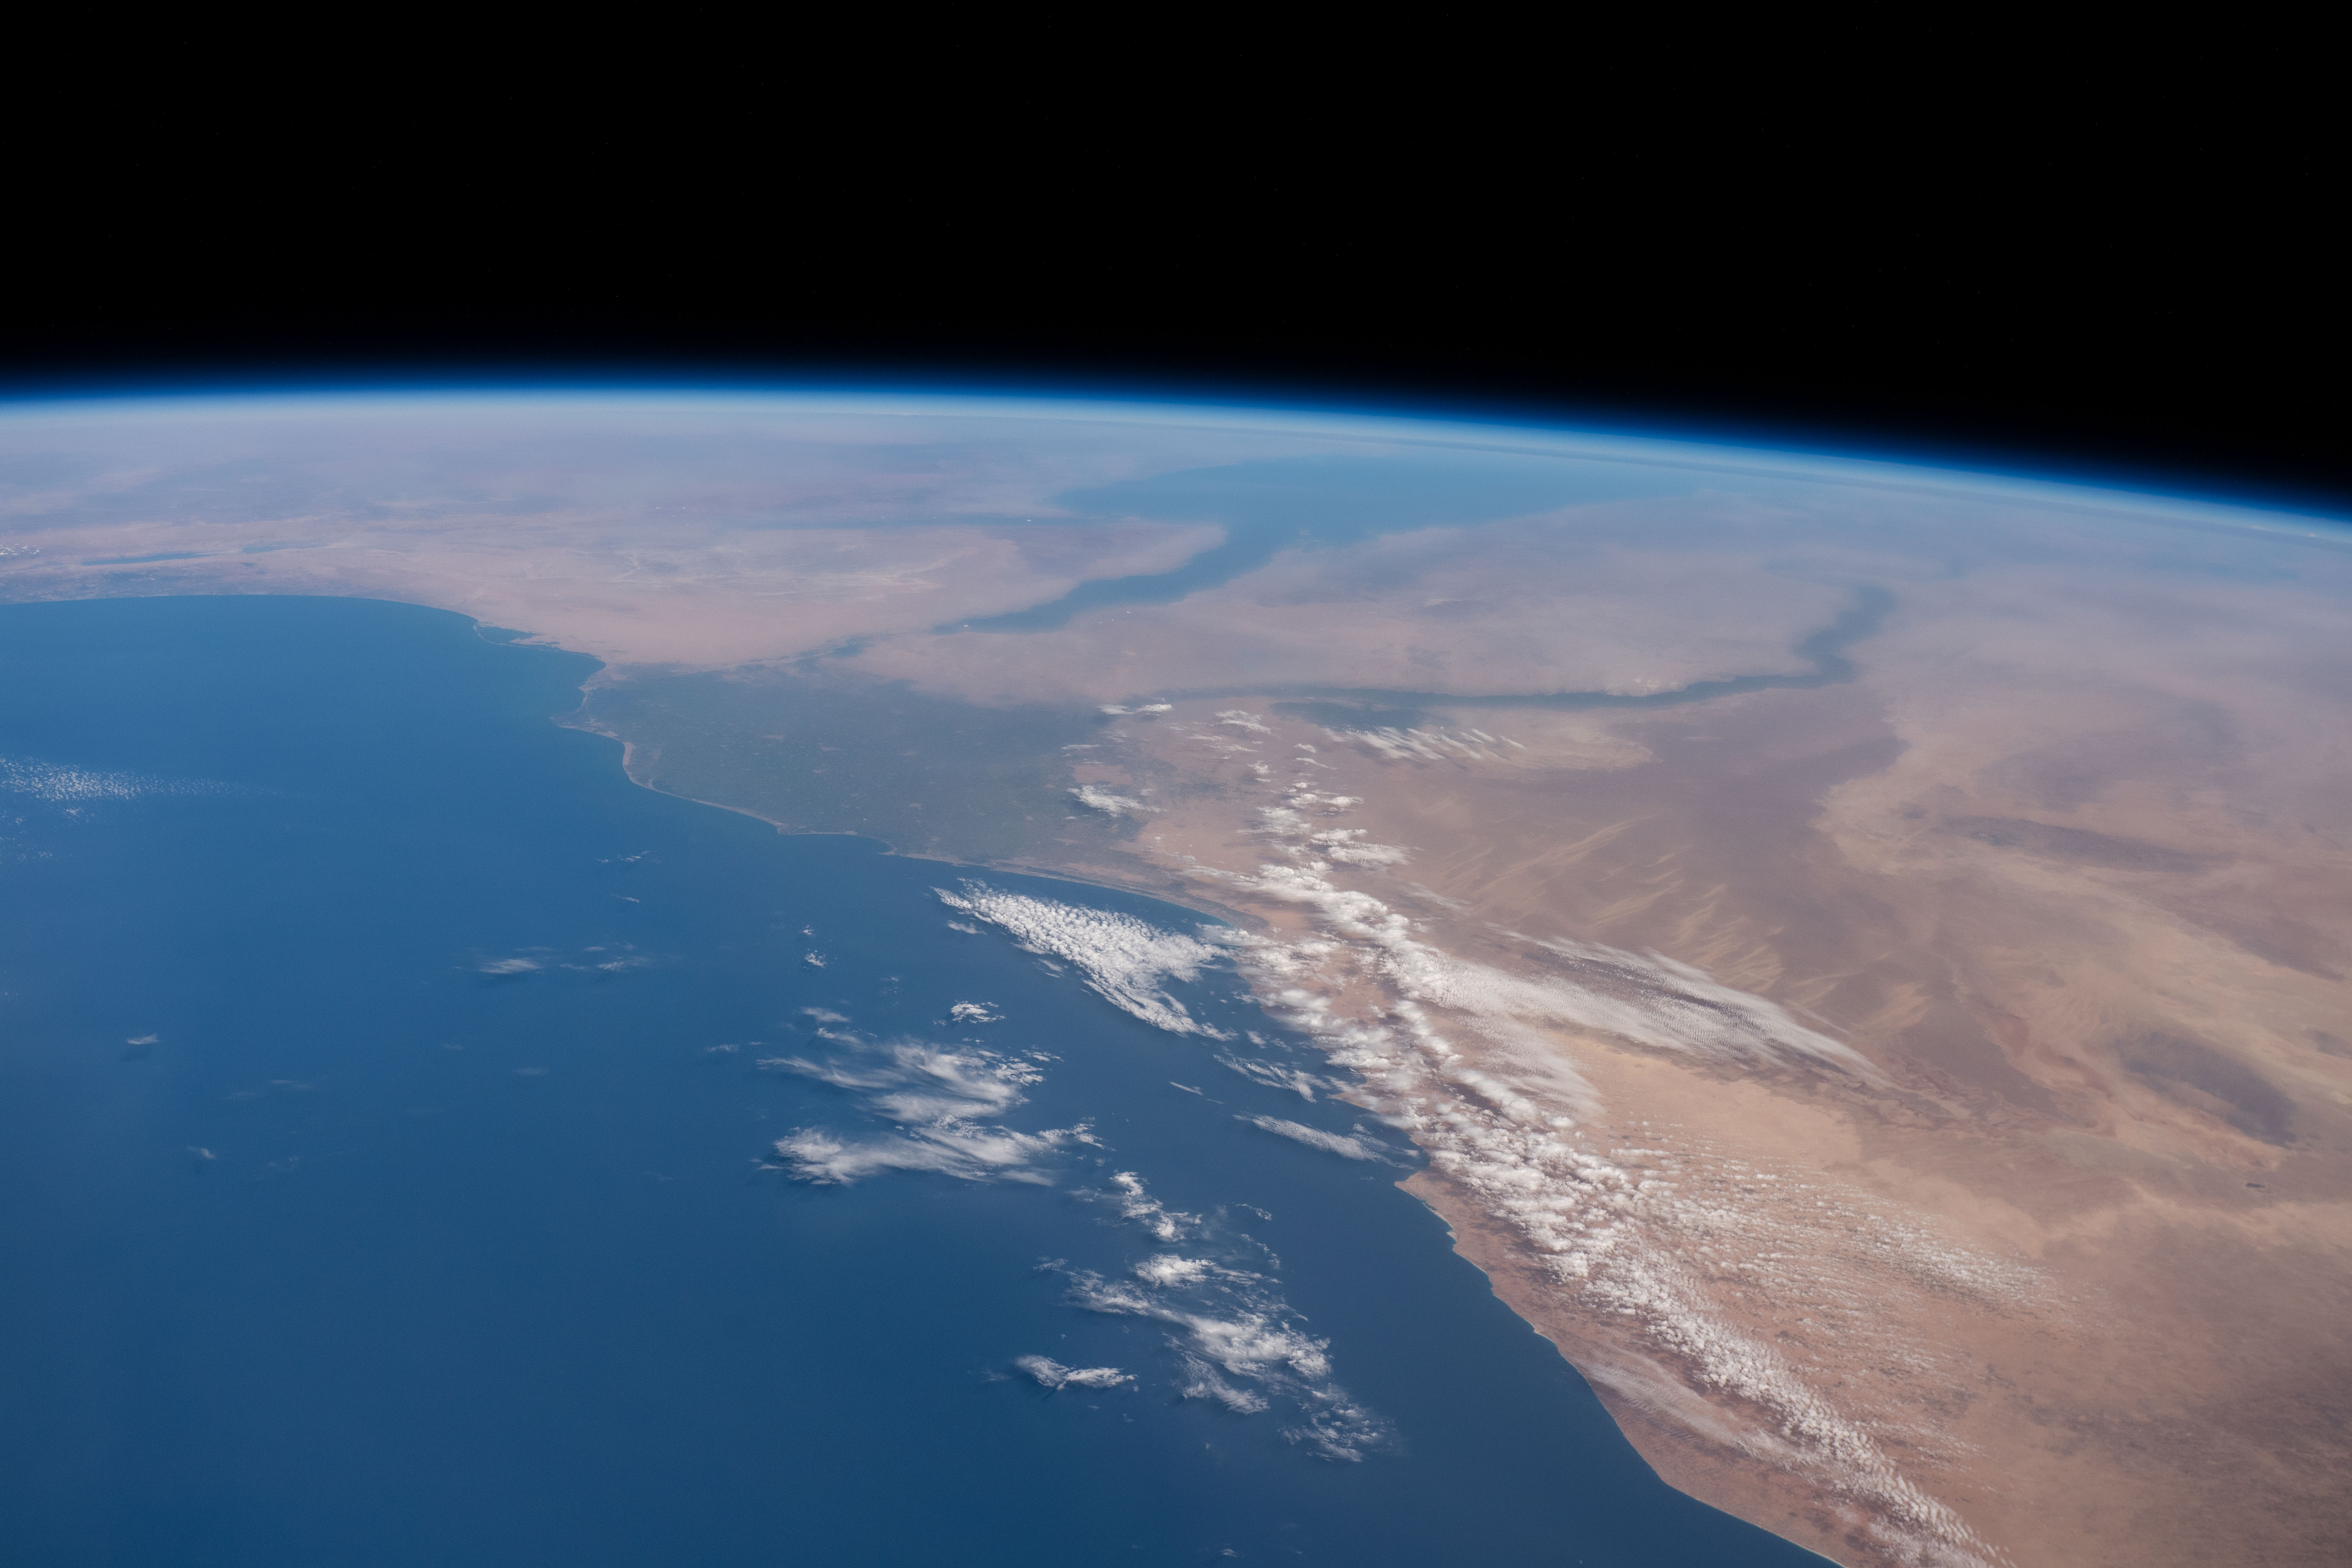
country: EGYPT
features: ALEXANDRIA, CAIRO, GULF OF SUEZ, FAIYUM
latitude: 30.4
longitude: 30.5
